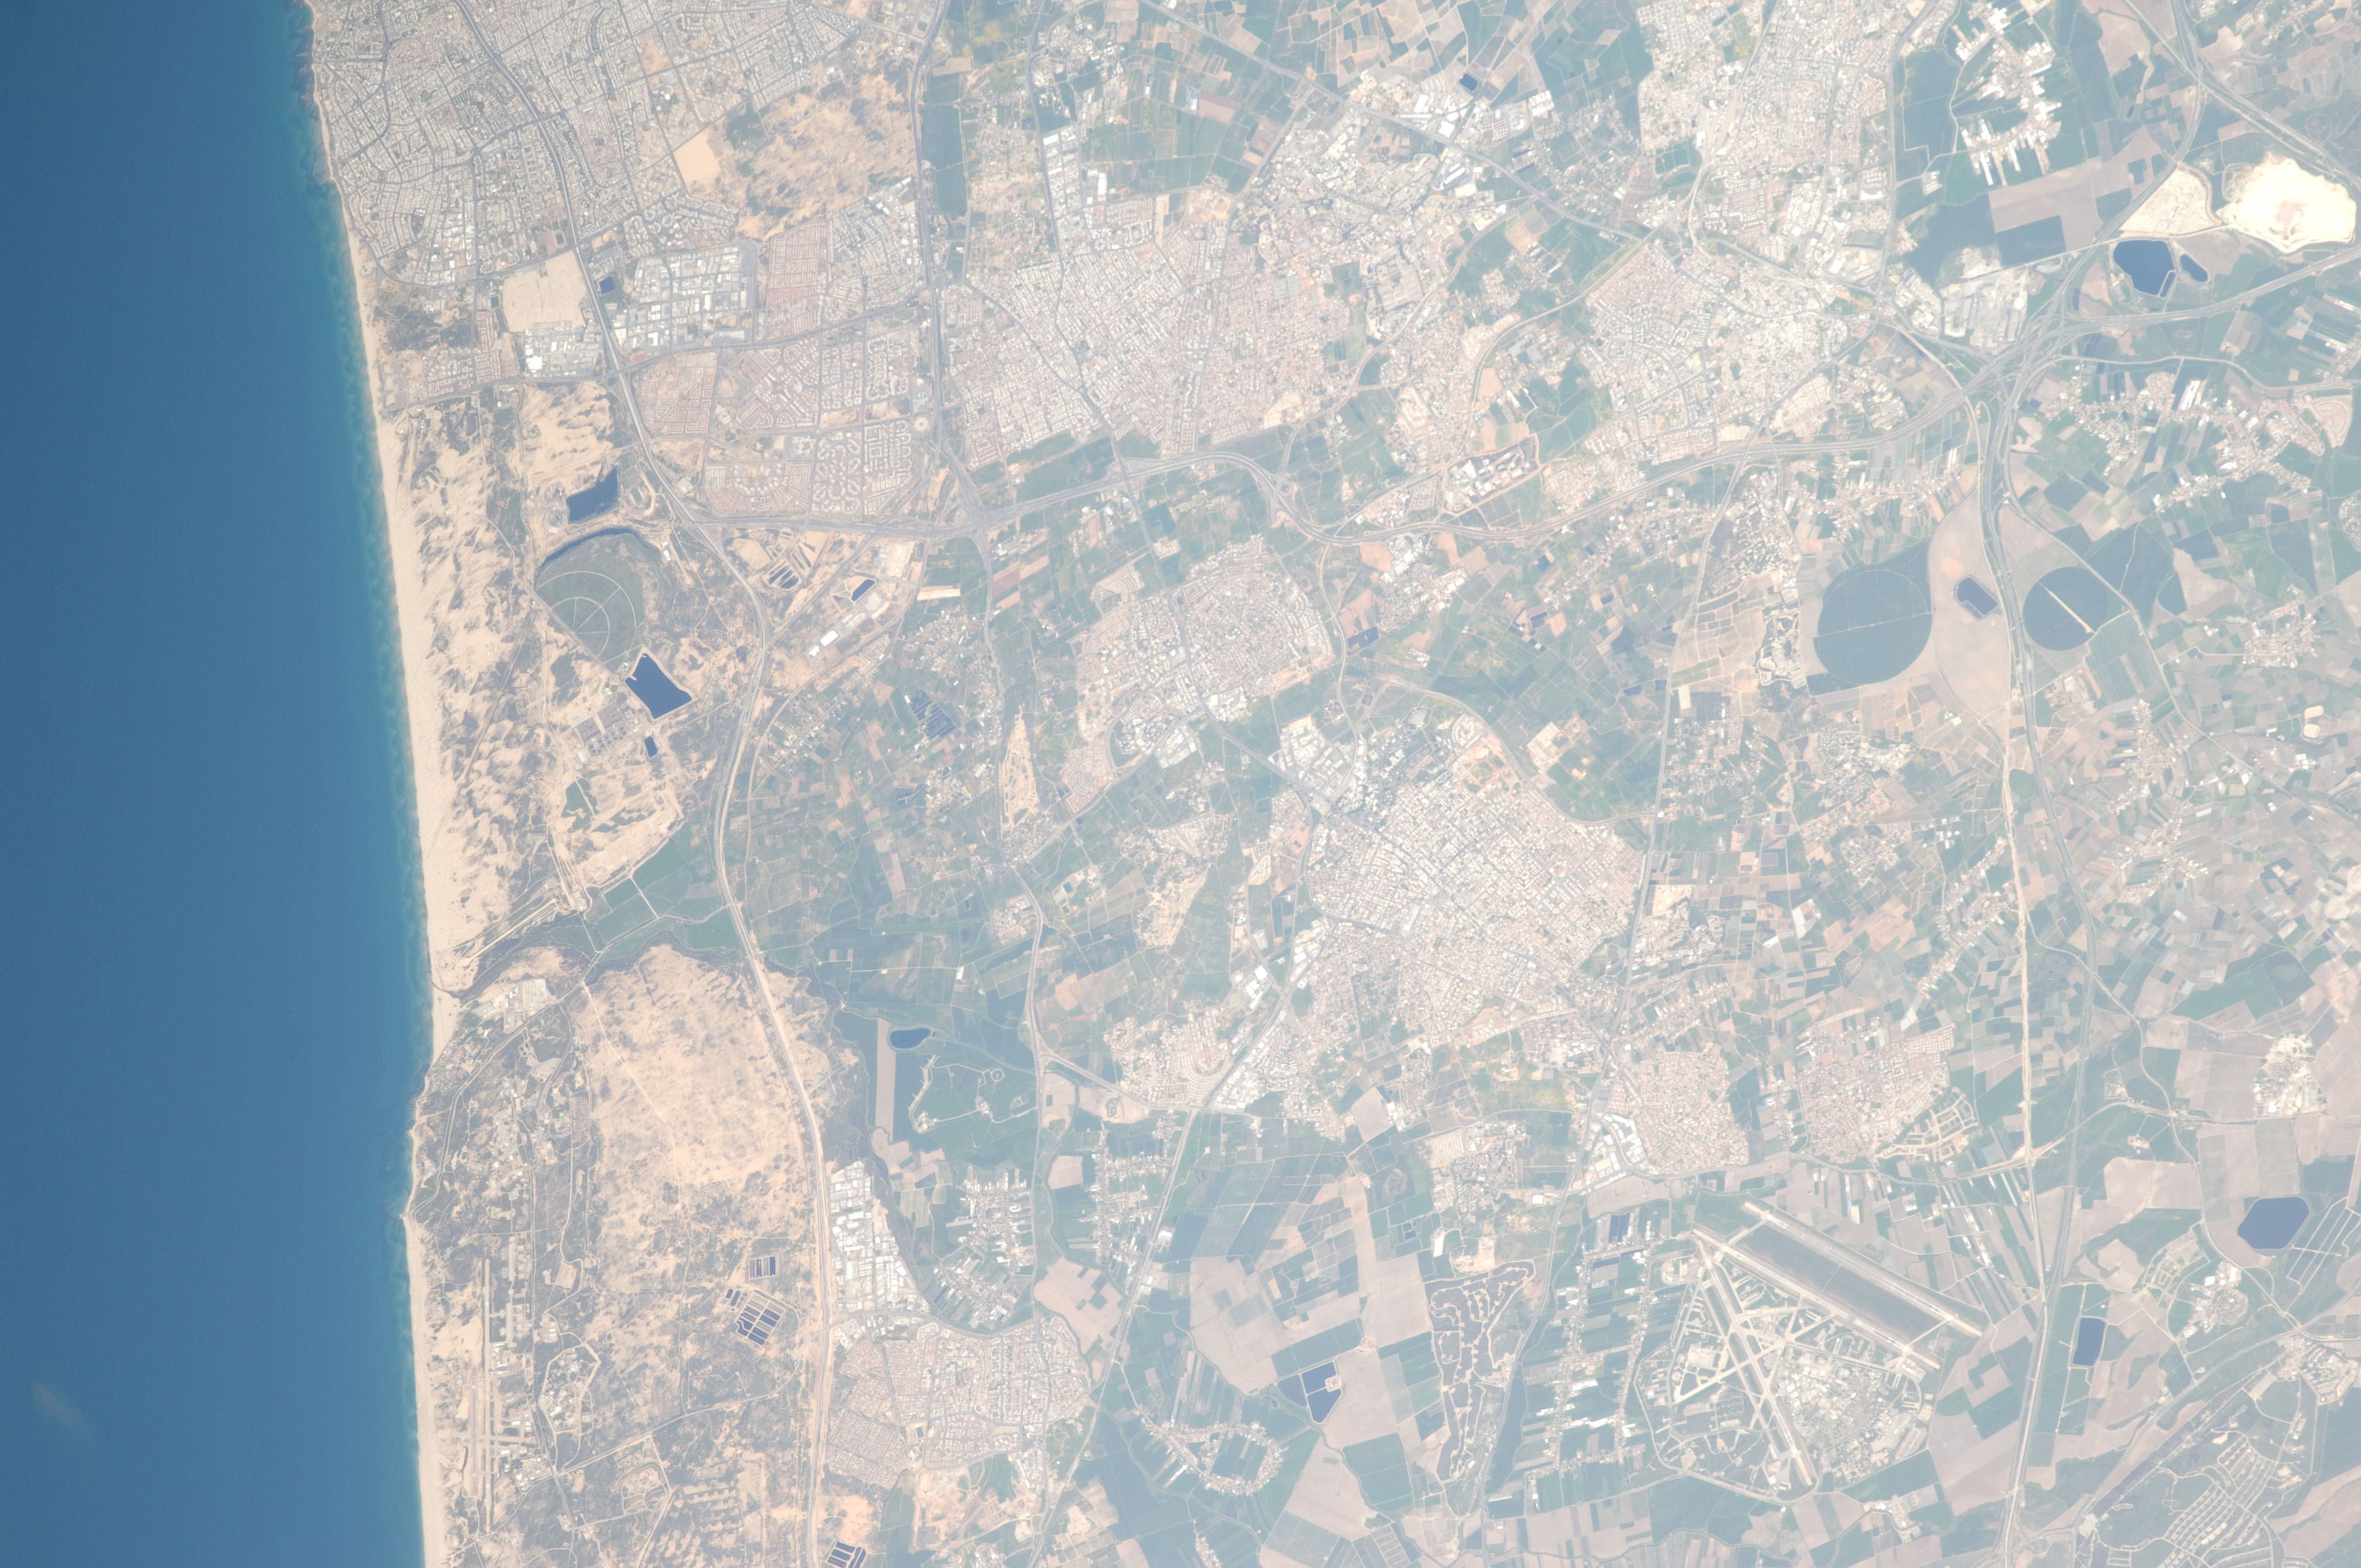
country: ISRAEL
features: RISHON LE ZIYYON-REHOVOT, MEDITERRANEAN SEA, COAST, AGR., ROADS
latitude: 31.9
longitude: 34.8
